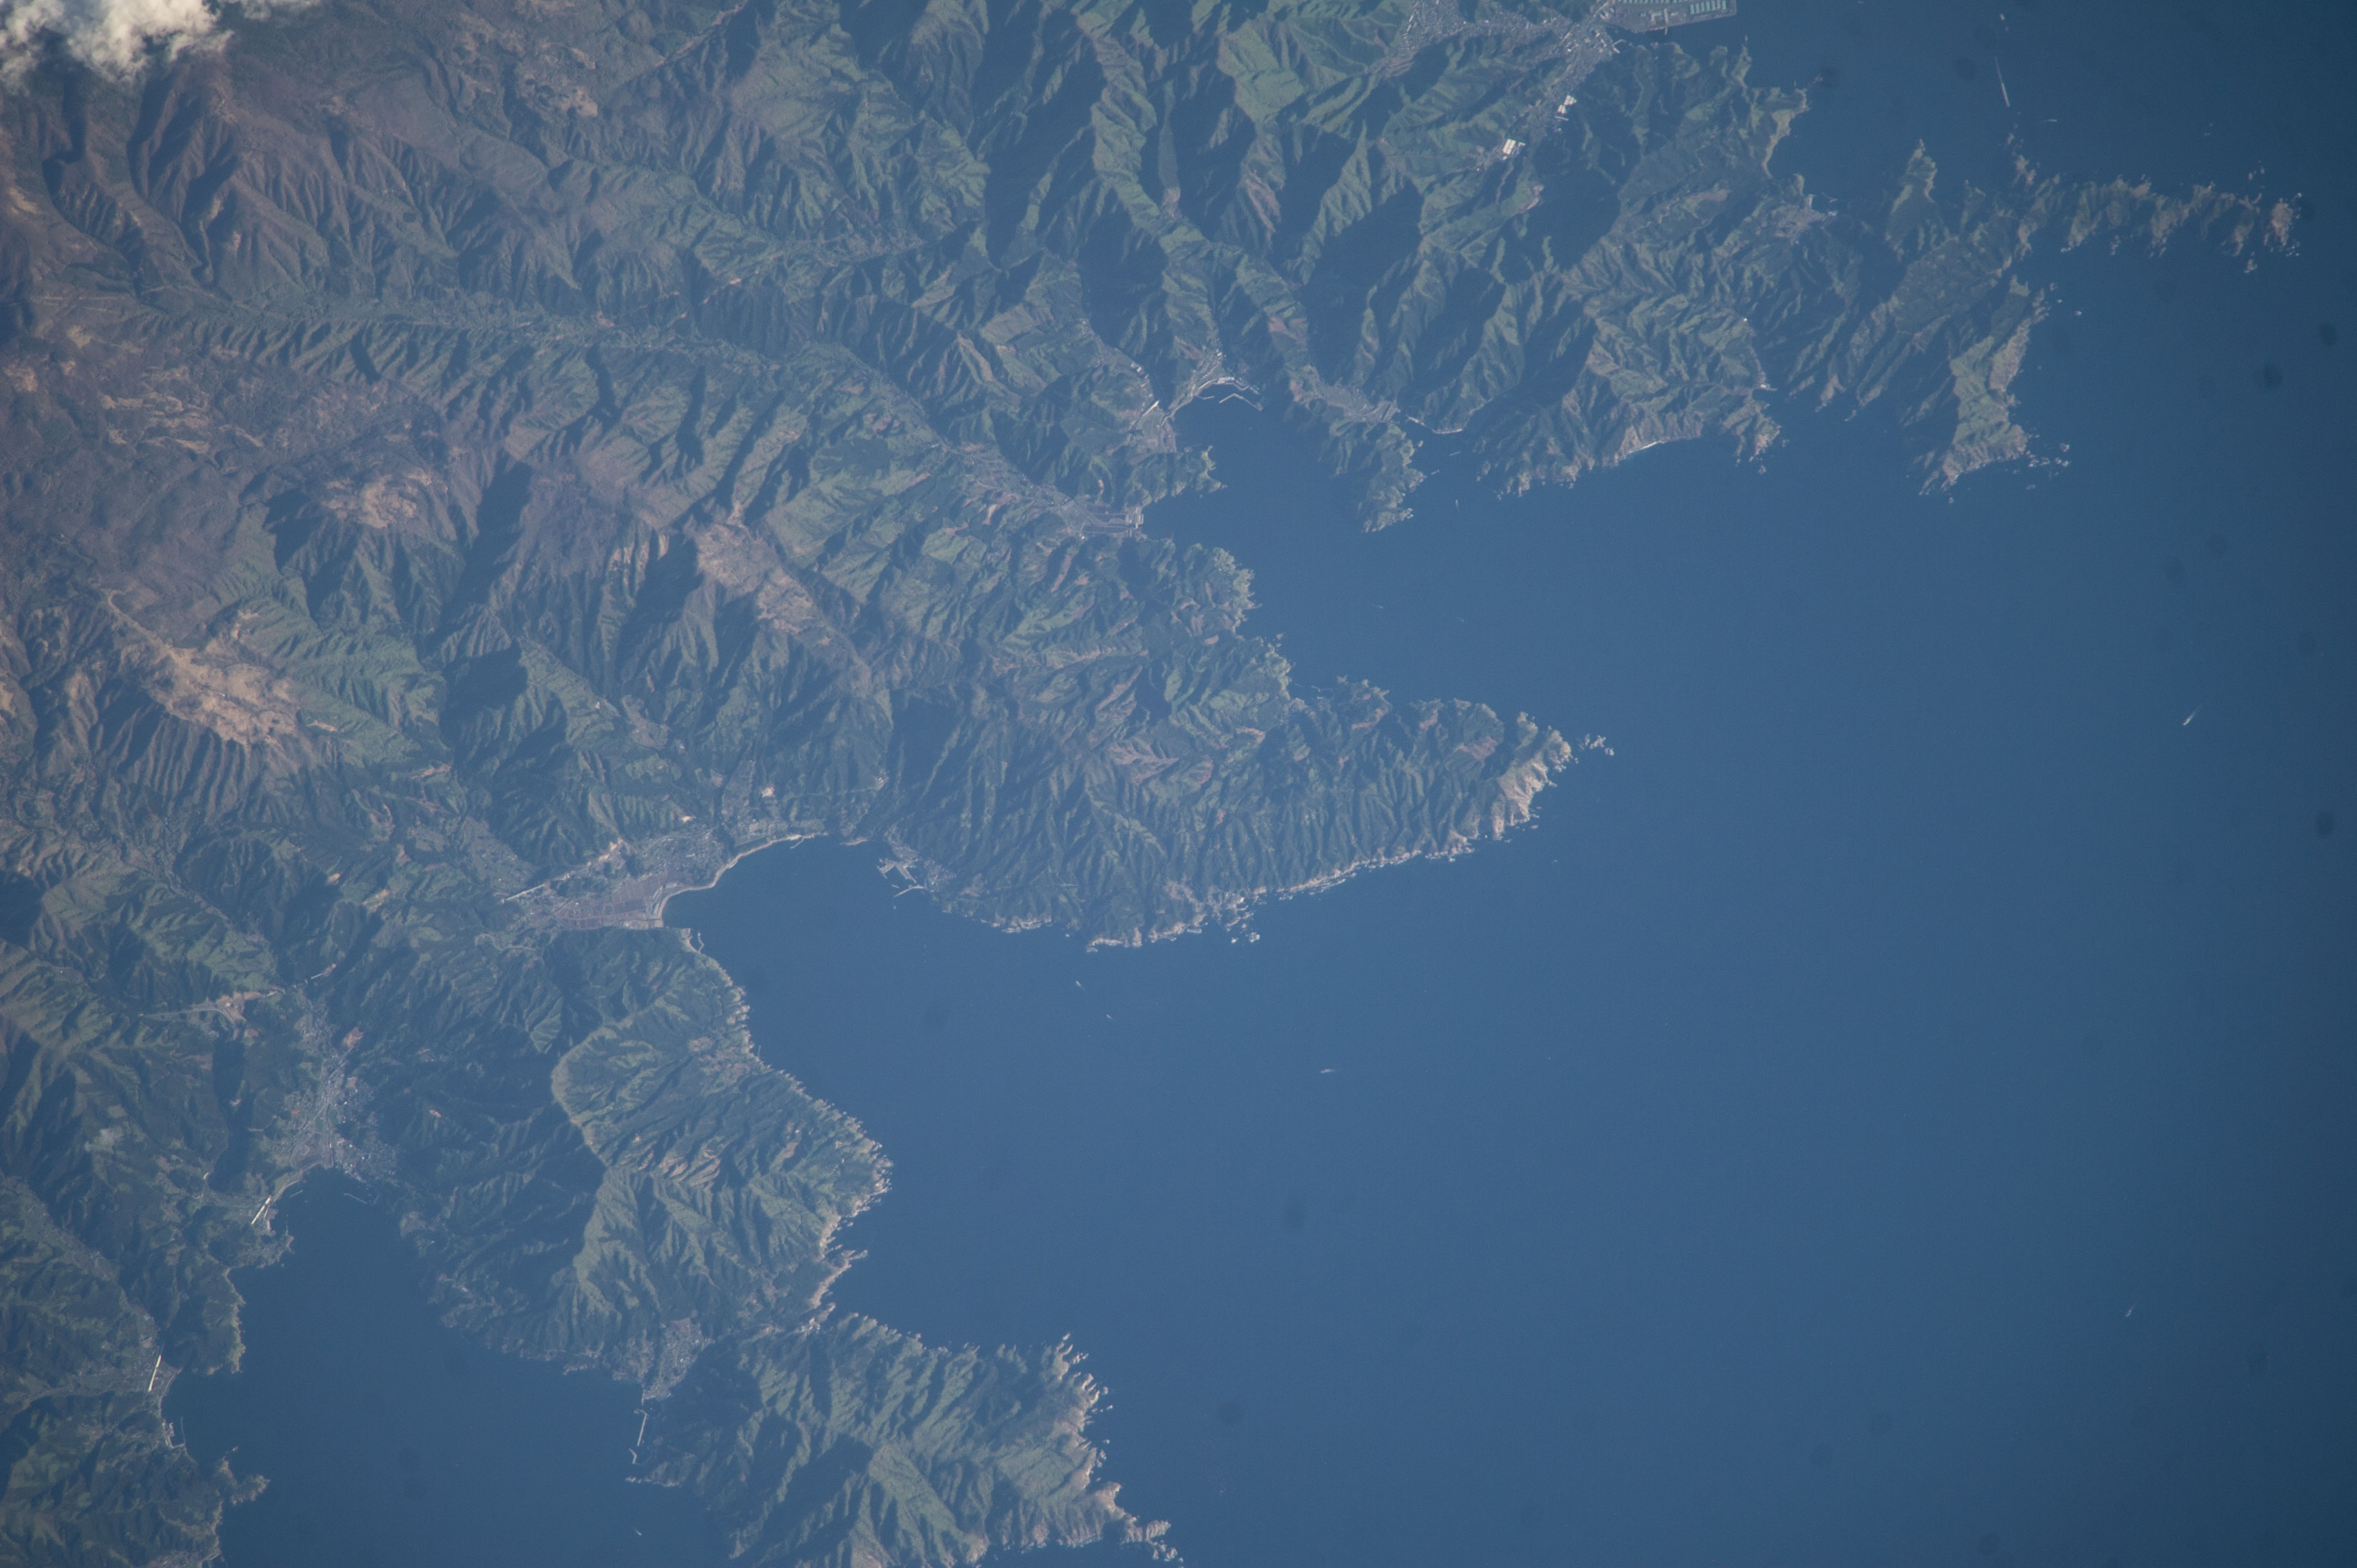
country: JAPAN
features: VEGETATION, COAST, OKIRAI BAY, YOSHIHAMA BAY, MOUNTAIN, YOSHIHAMA, TONI BAY, TONI, MONOMIVAMA
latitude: 39.2
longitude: 141.9
